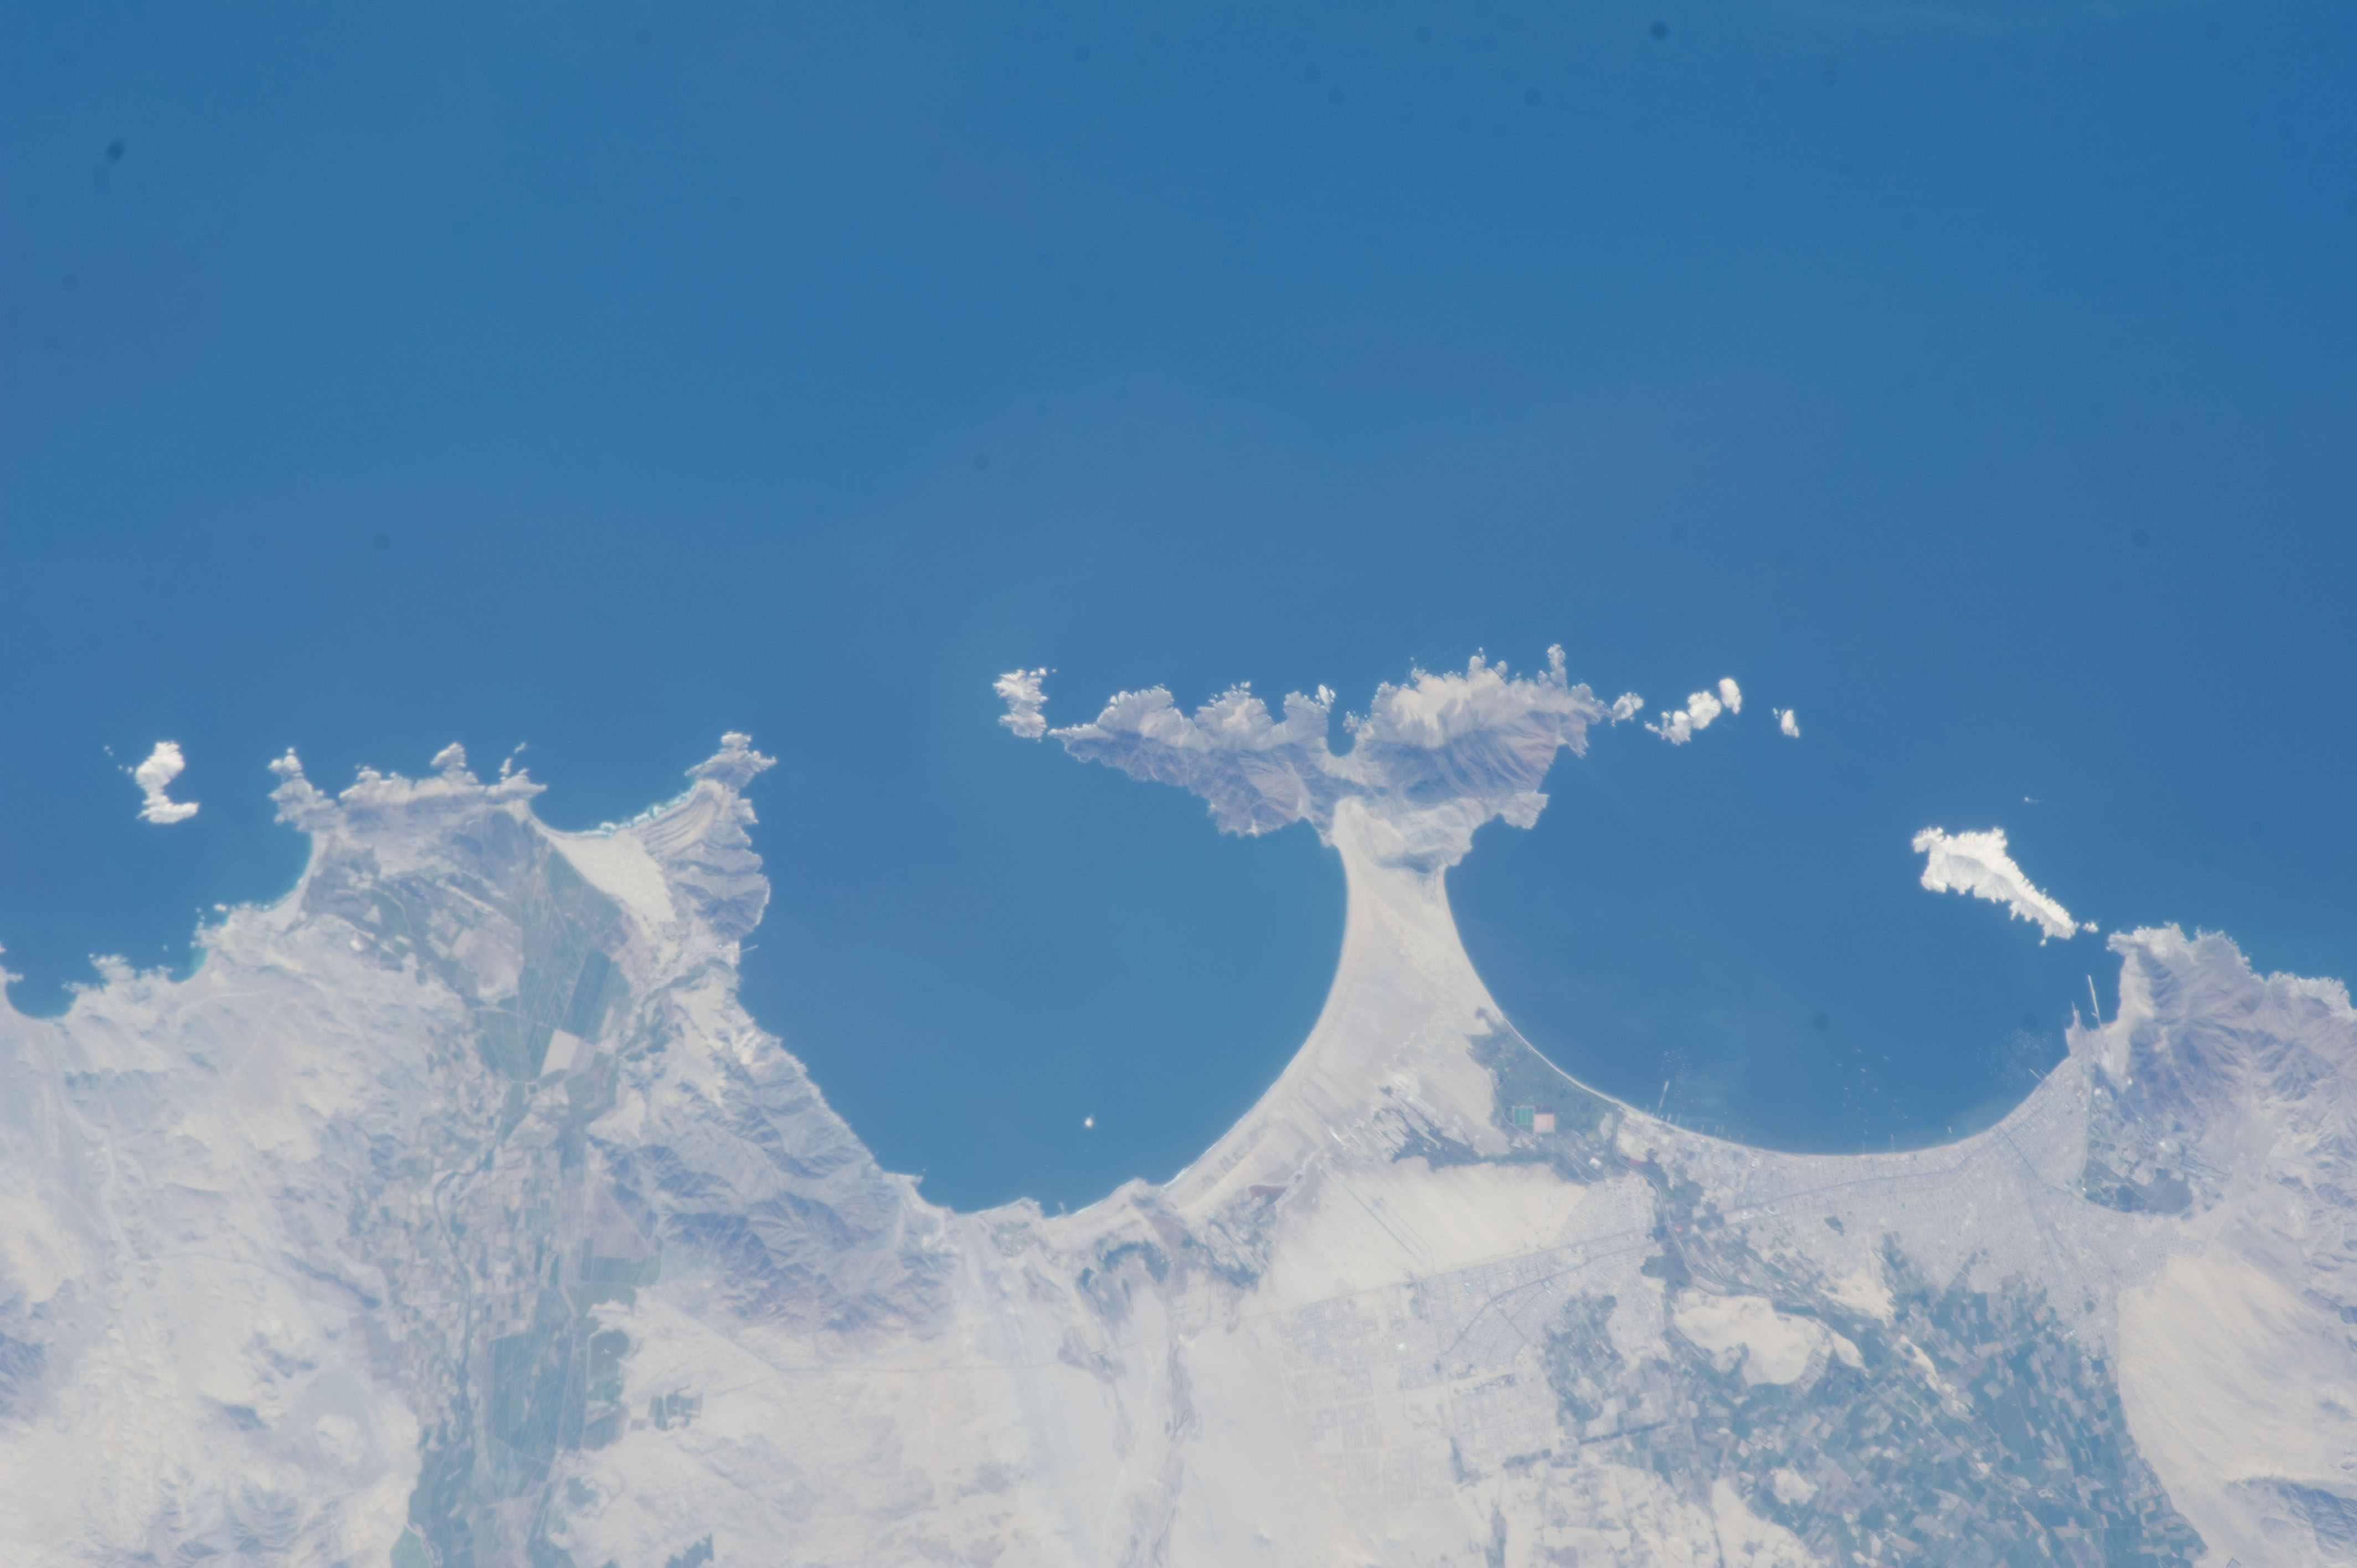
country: PERU
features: NUEVO CHIMBOTE, AIRPORT, AGR.
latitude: -9.2
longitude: -78.6
